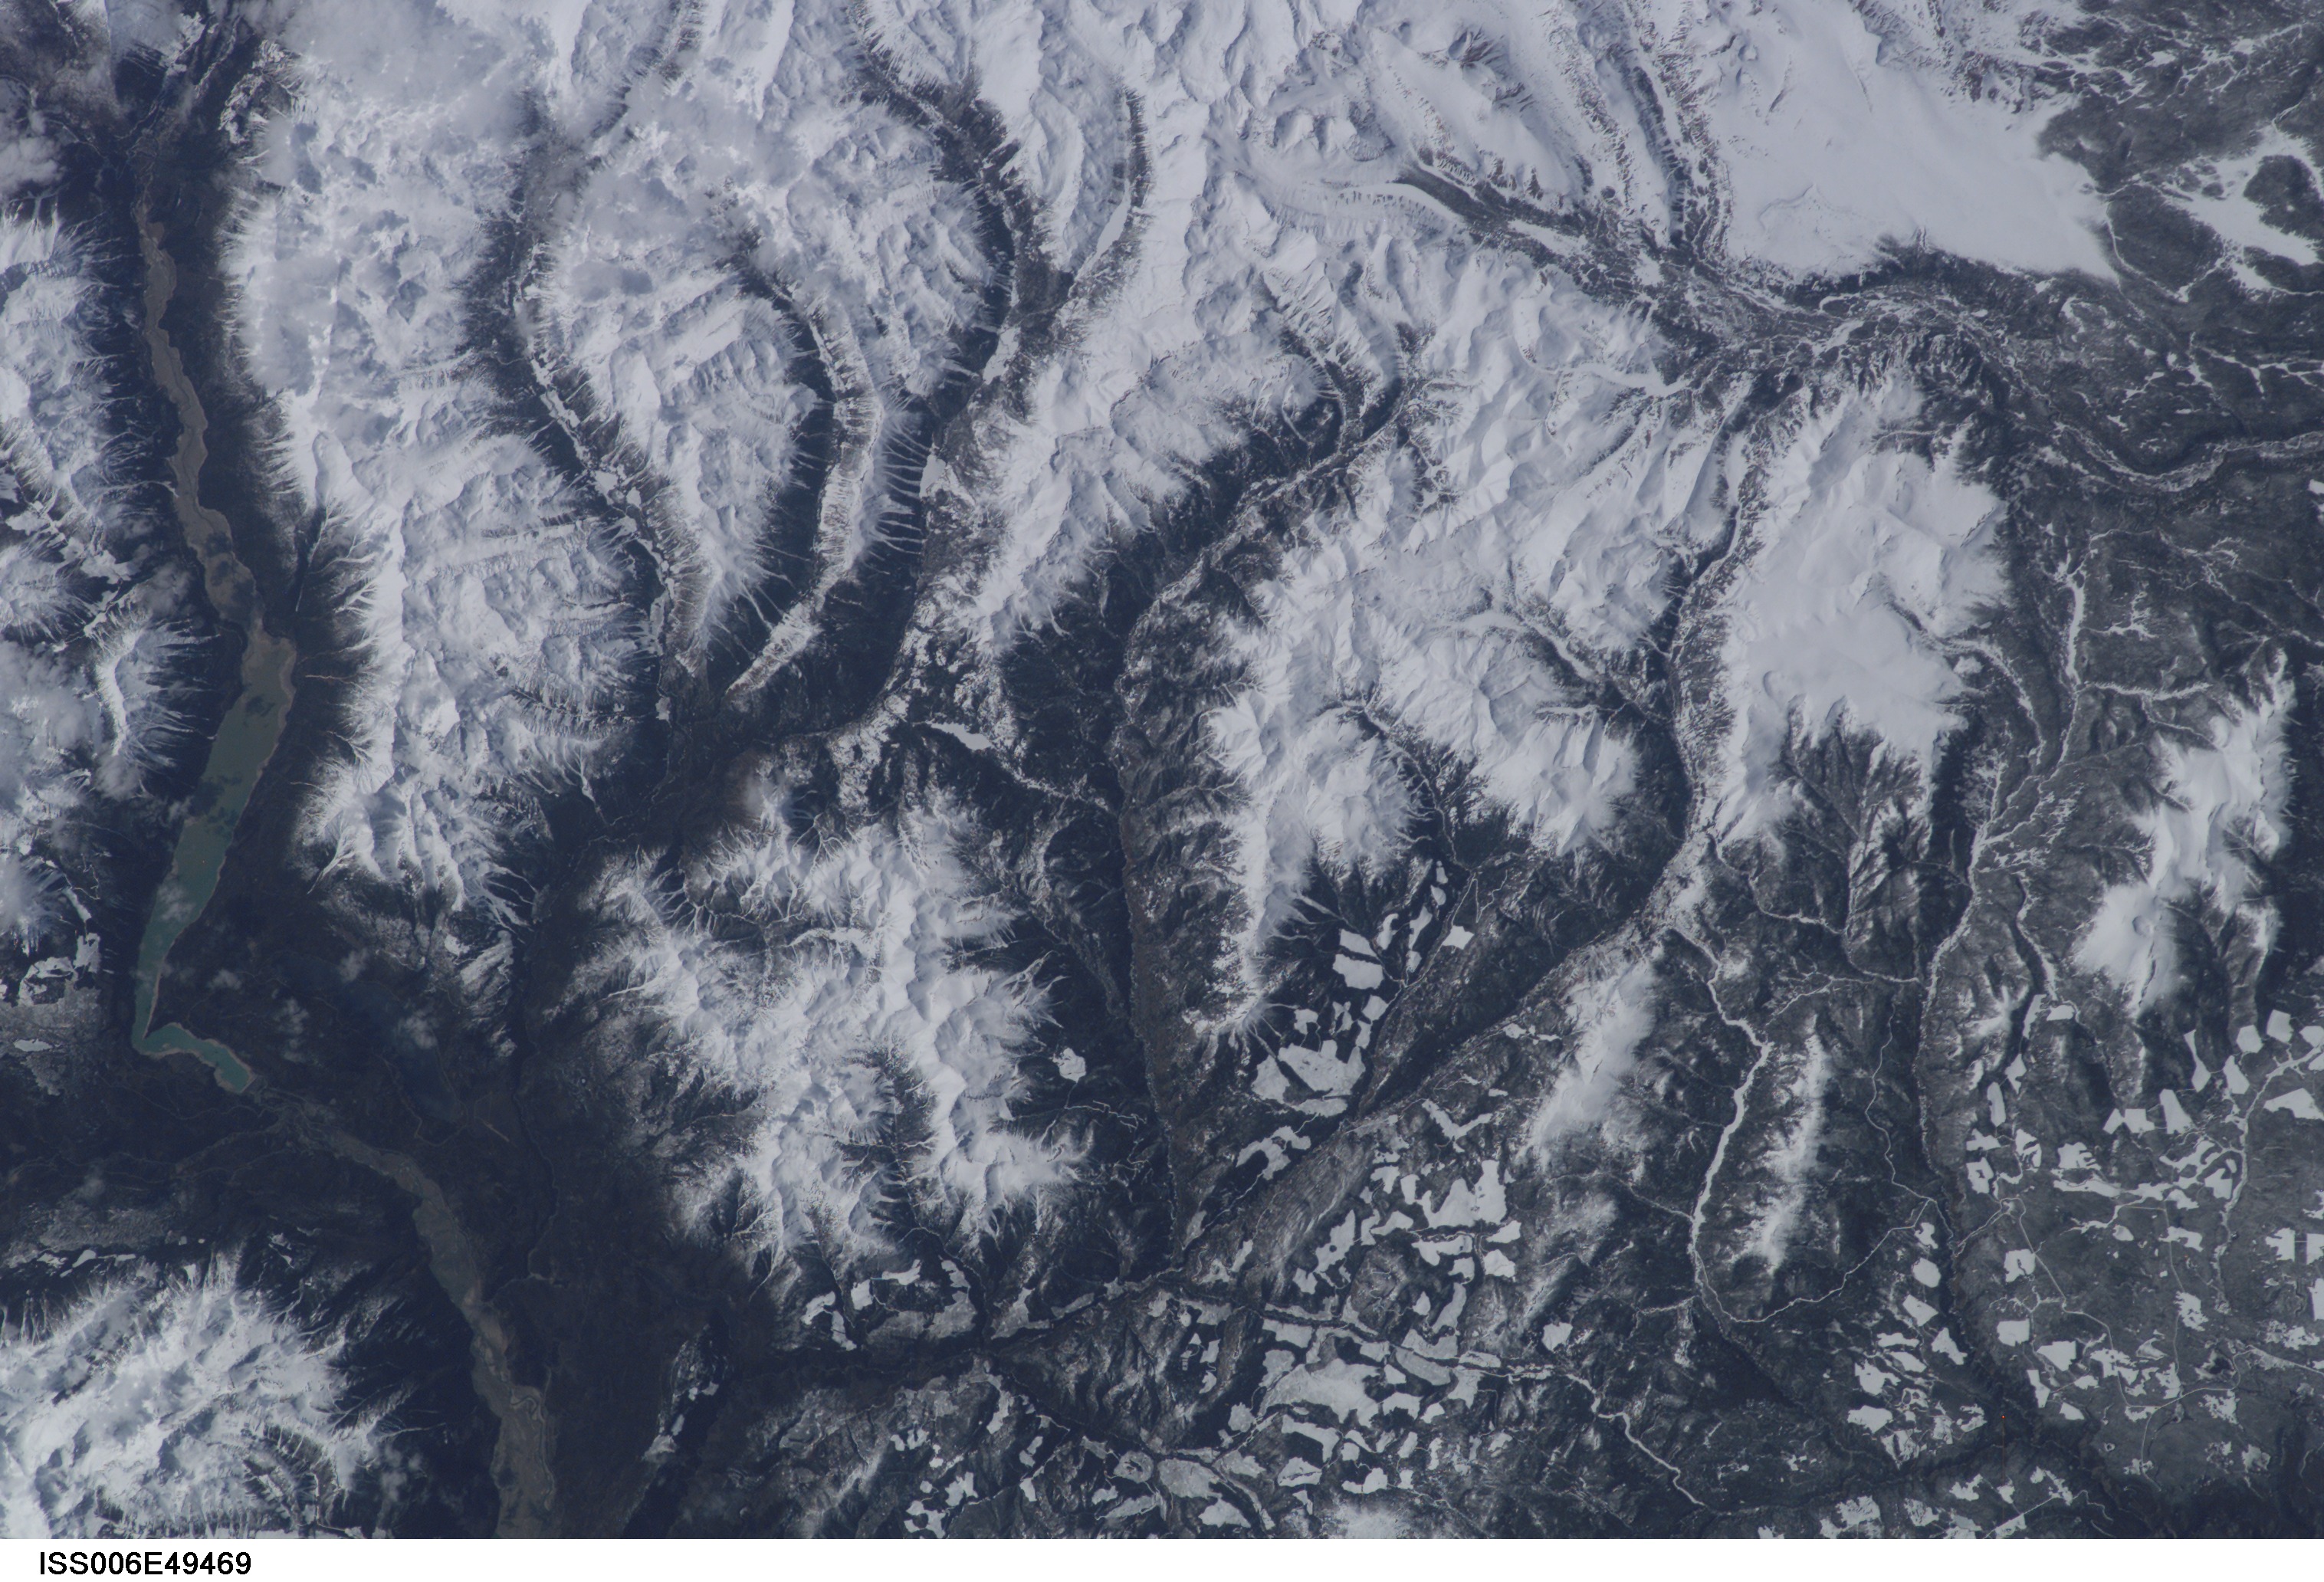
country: CANADA-BC
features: CARPENTER LAKE, COAST MTS.
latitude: 51.0
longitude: -123.0
